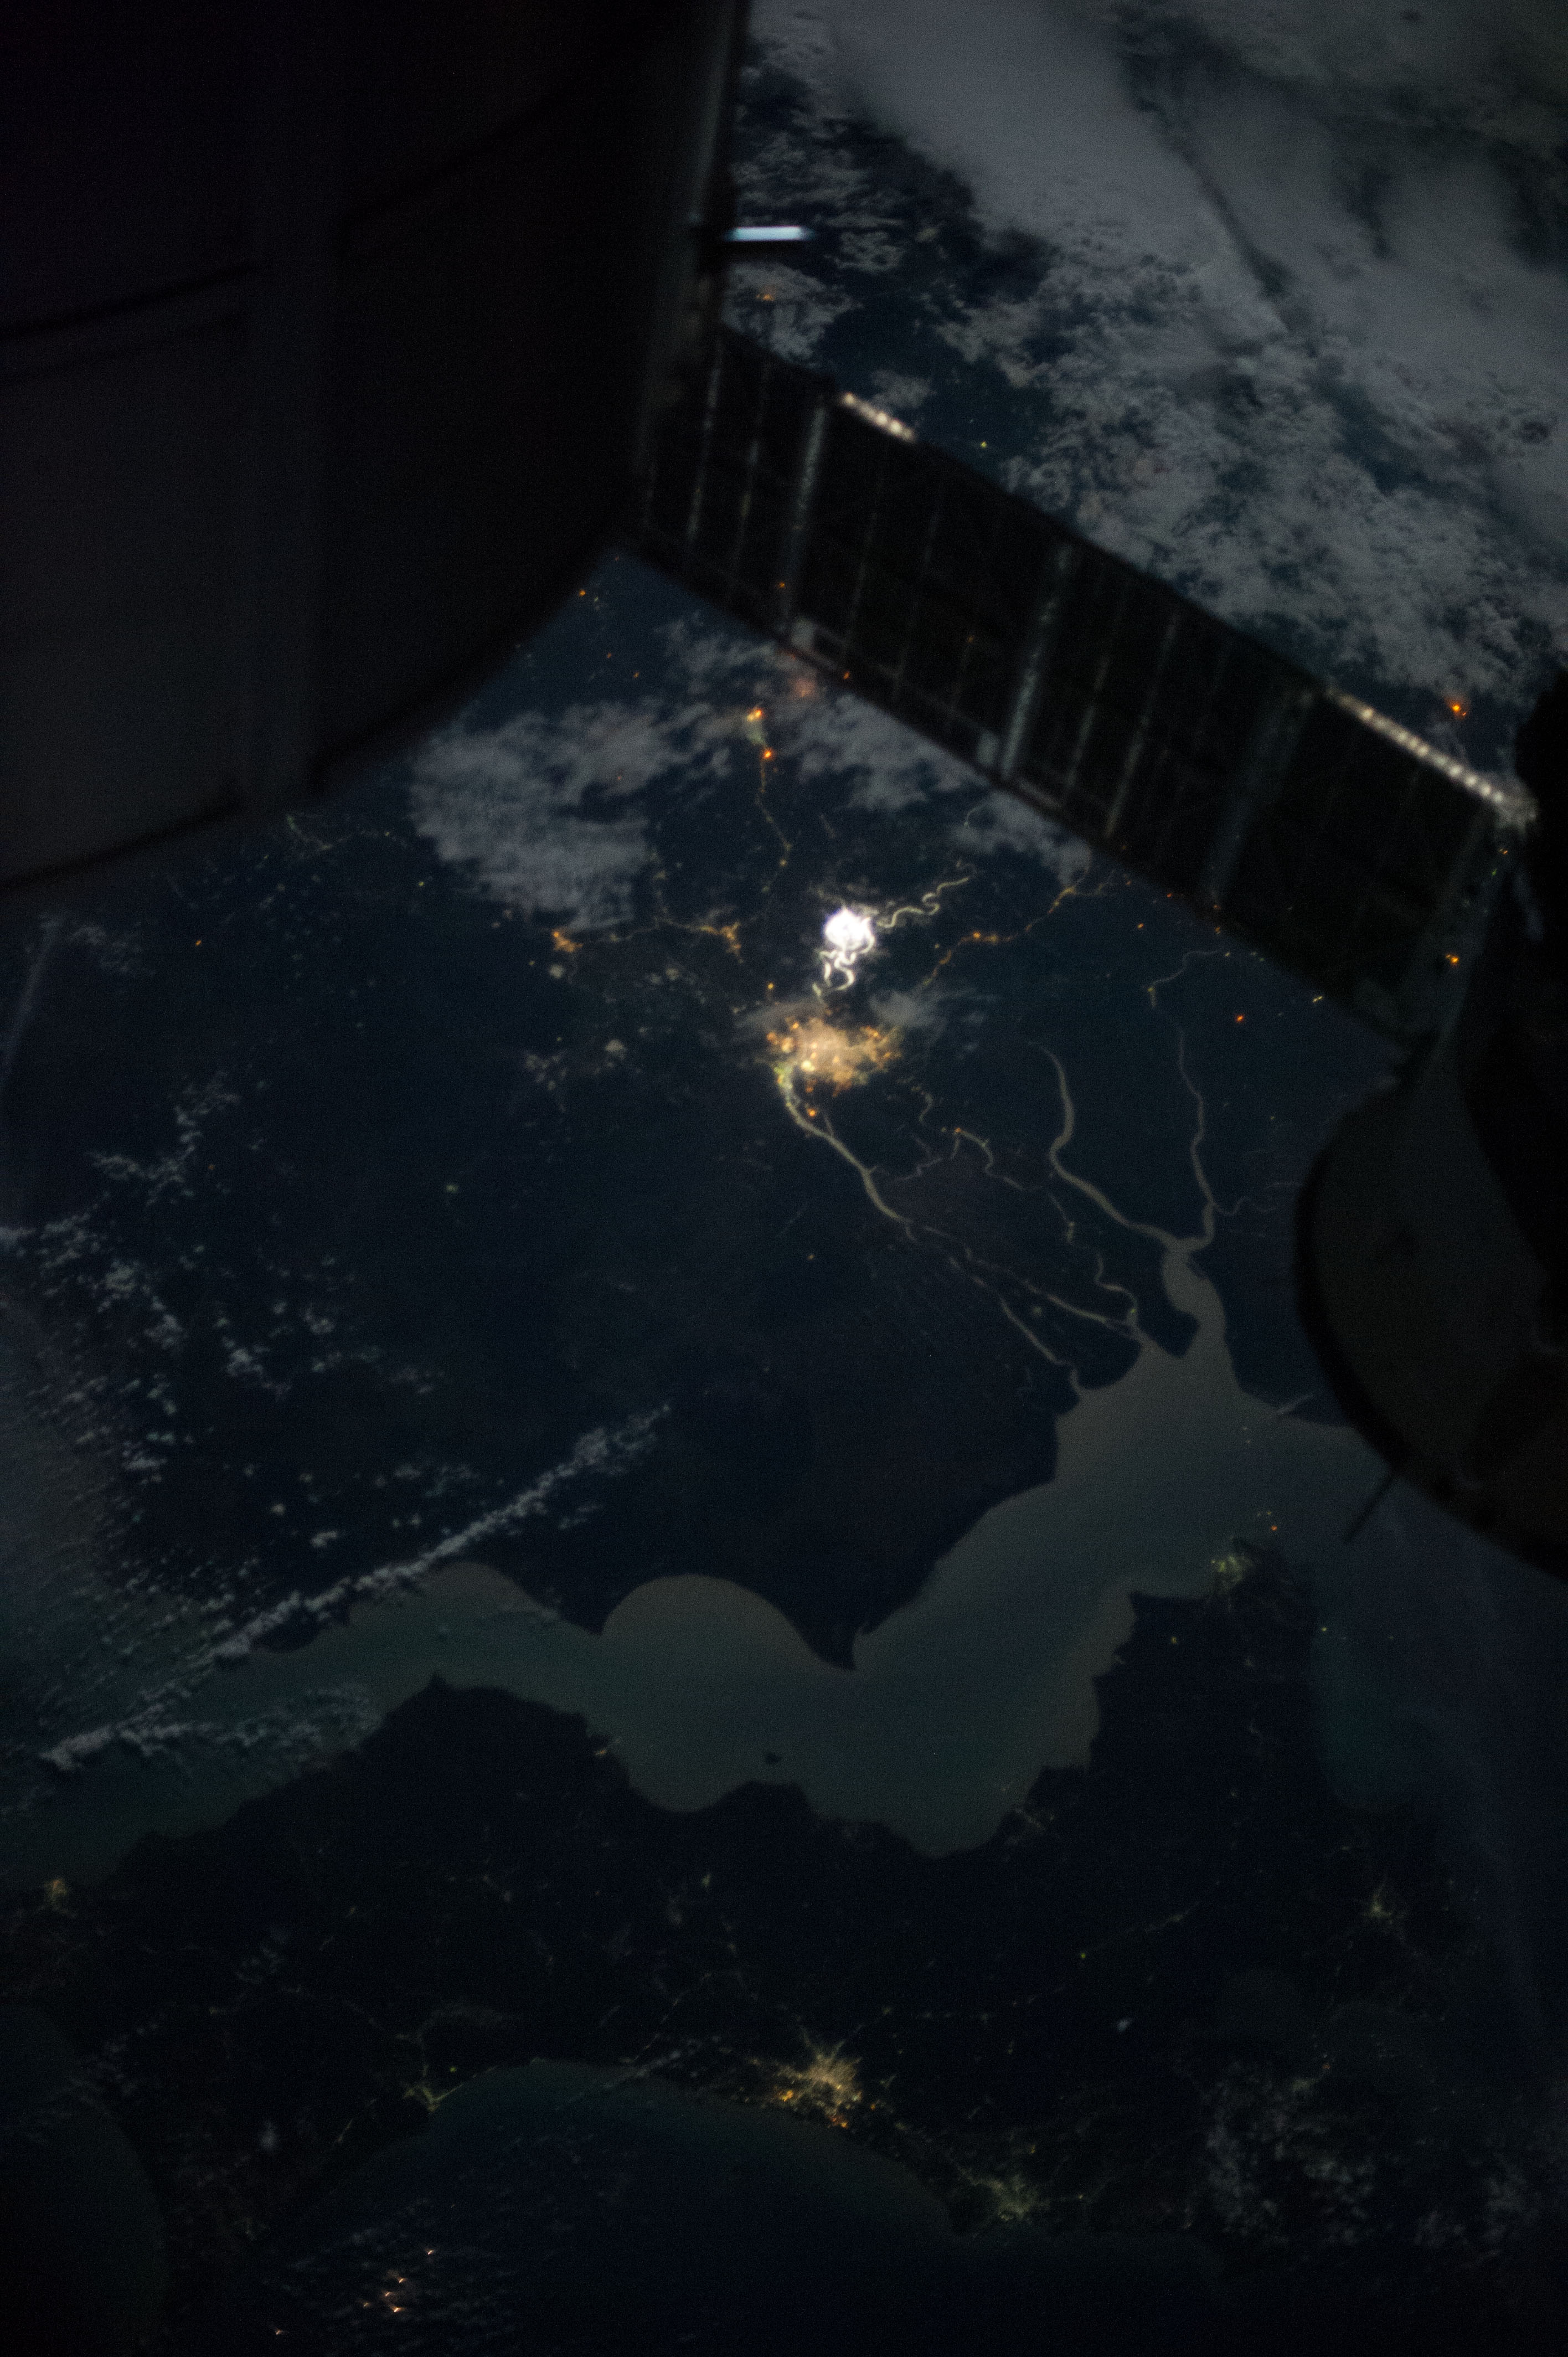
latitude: -3.0
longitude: 104.8
